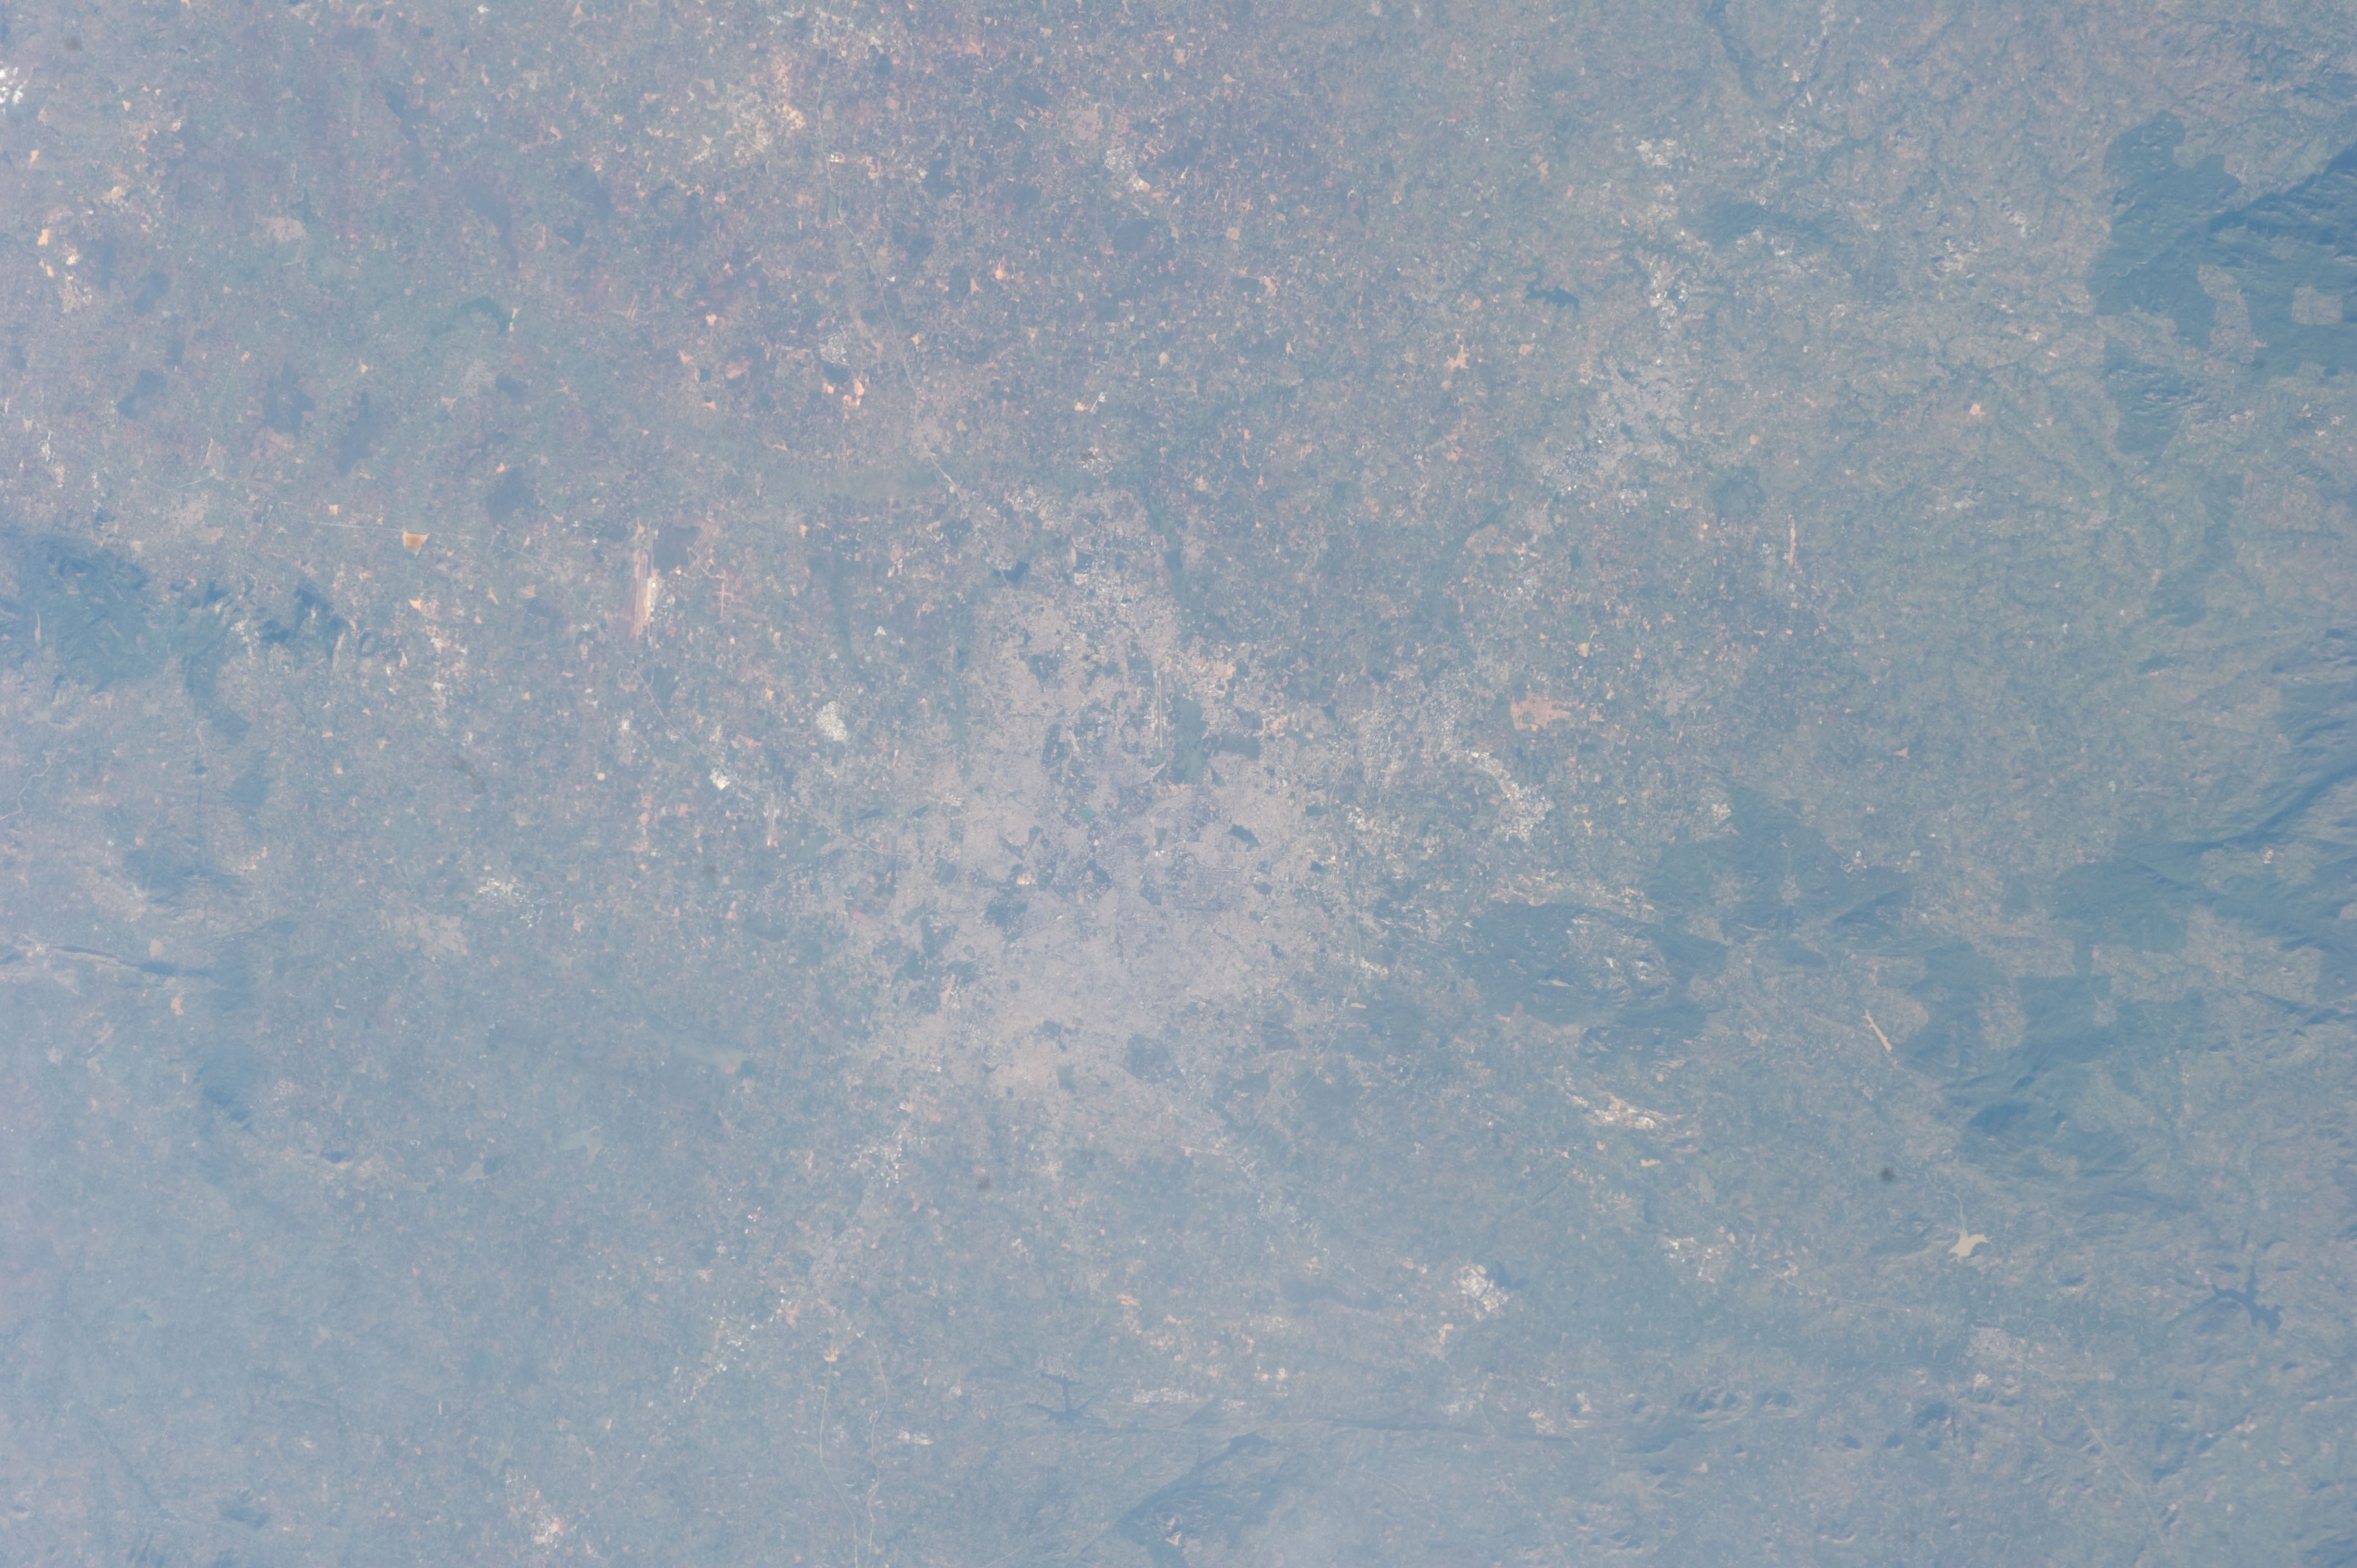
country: INDIA
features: NOT SPECIFIED
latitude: 12.9
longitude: 77.6
